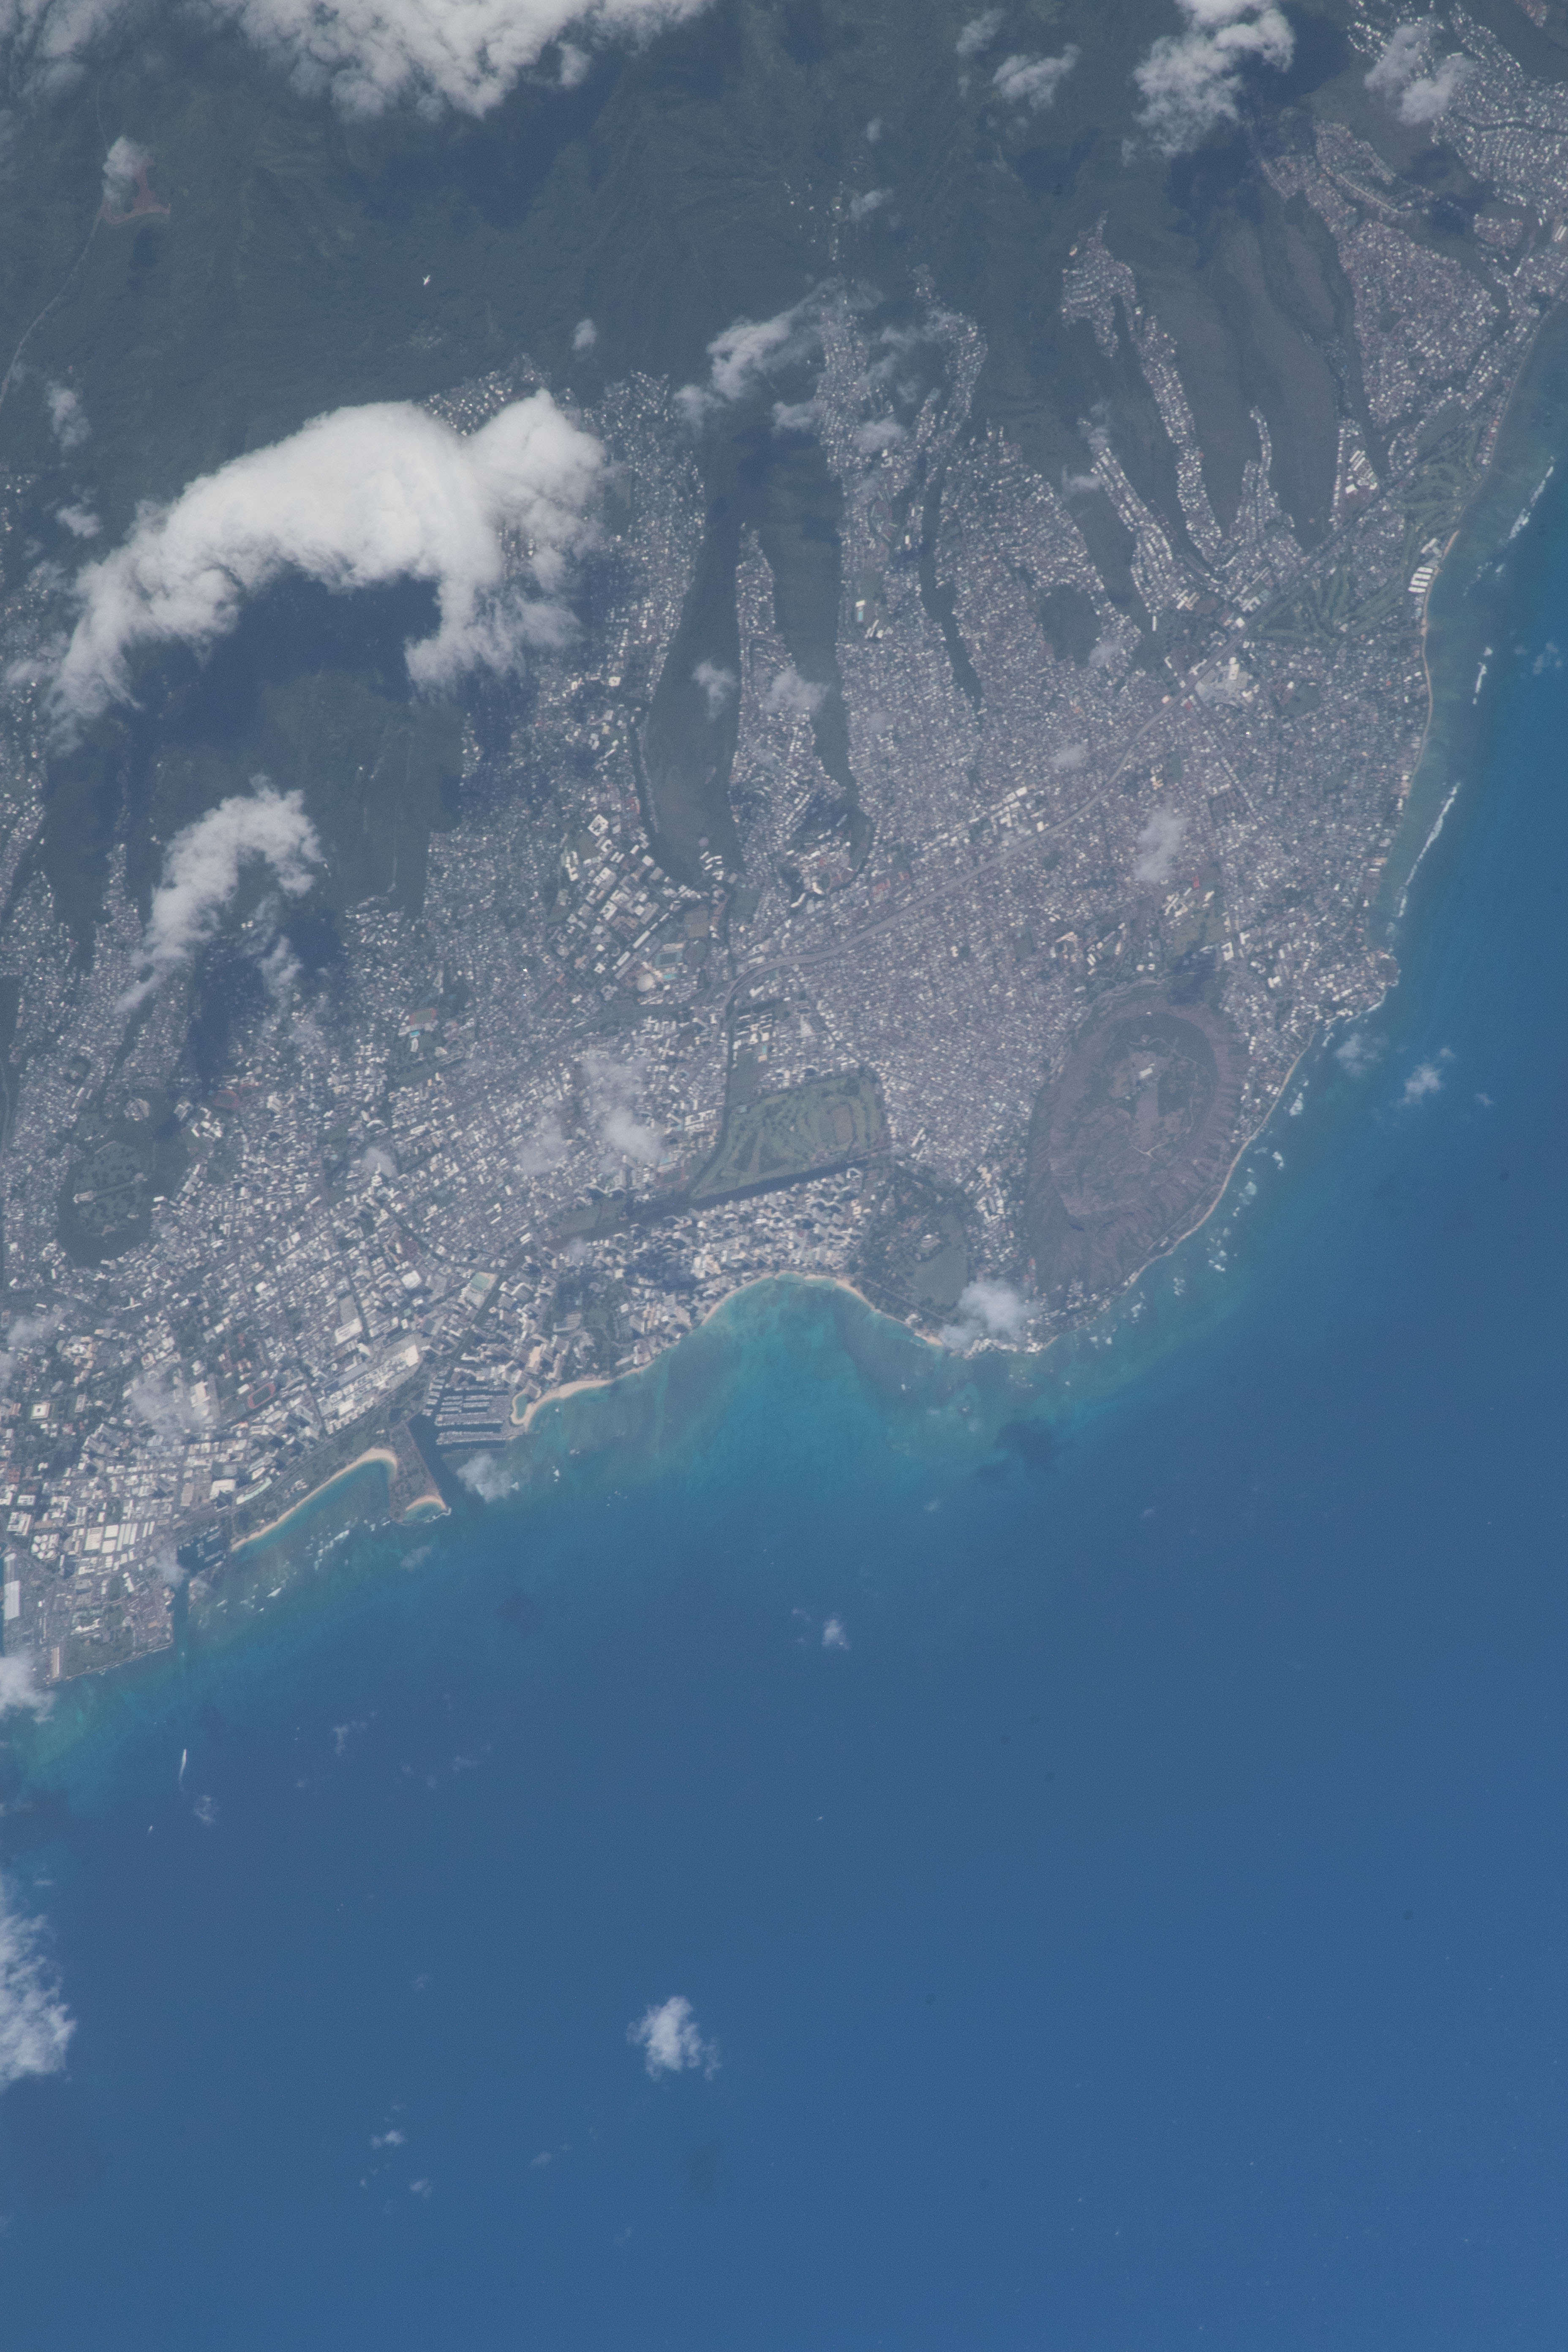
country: USA-HAWAII
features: HONOLULU, DIAMOND HEAD BEACH PARK, ALA WAI GOLF COURSE
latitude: 21.3
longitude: -157.8
